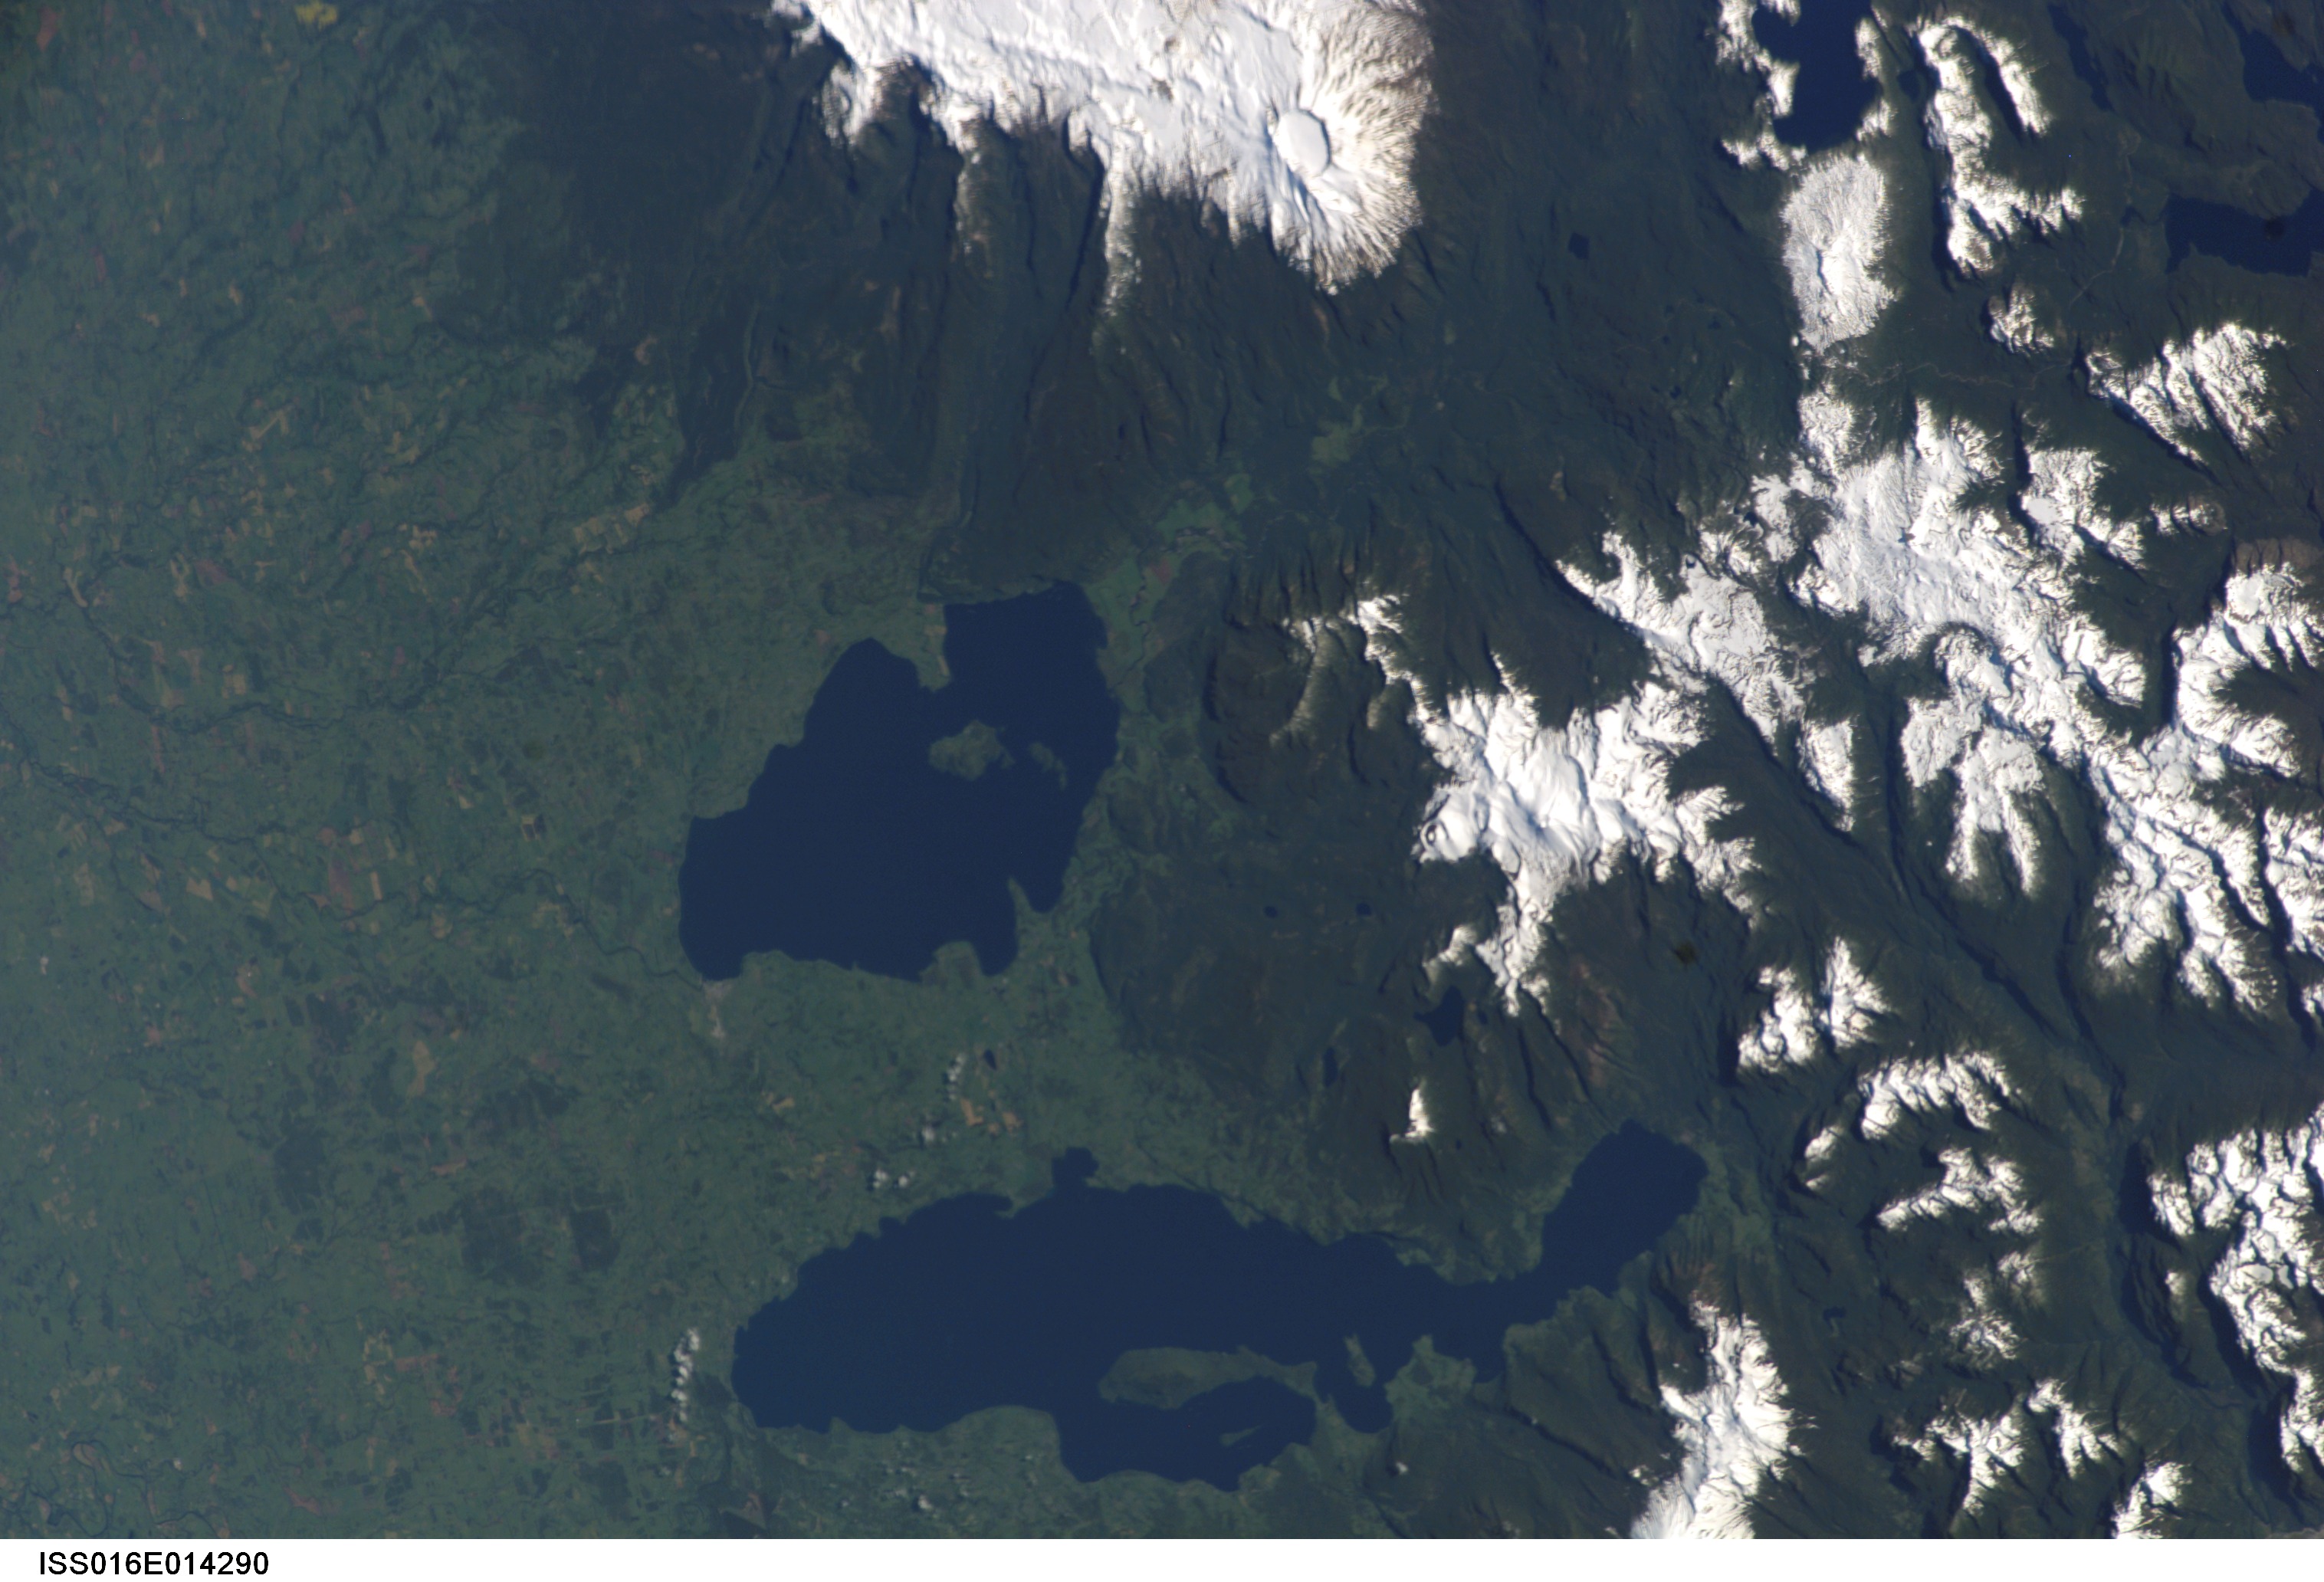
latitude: -40.5
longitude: -72.5
